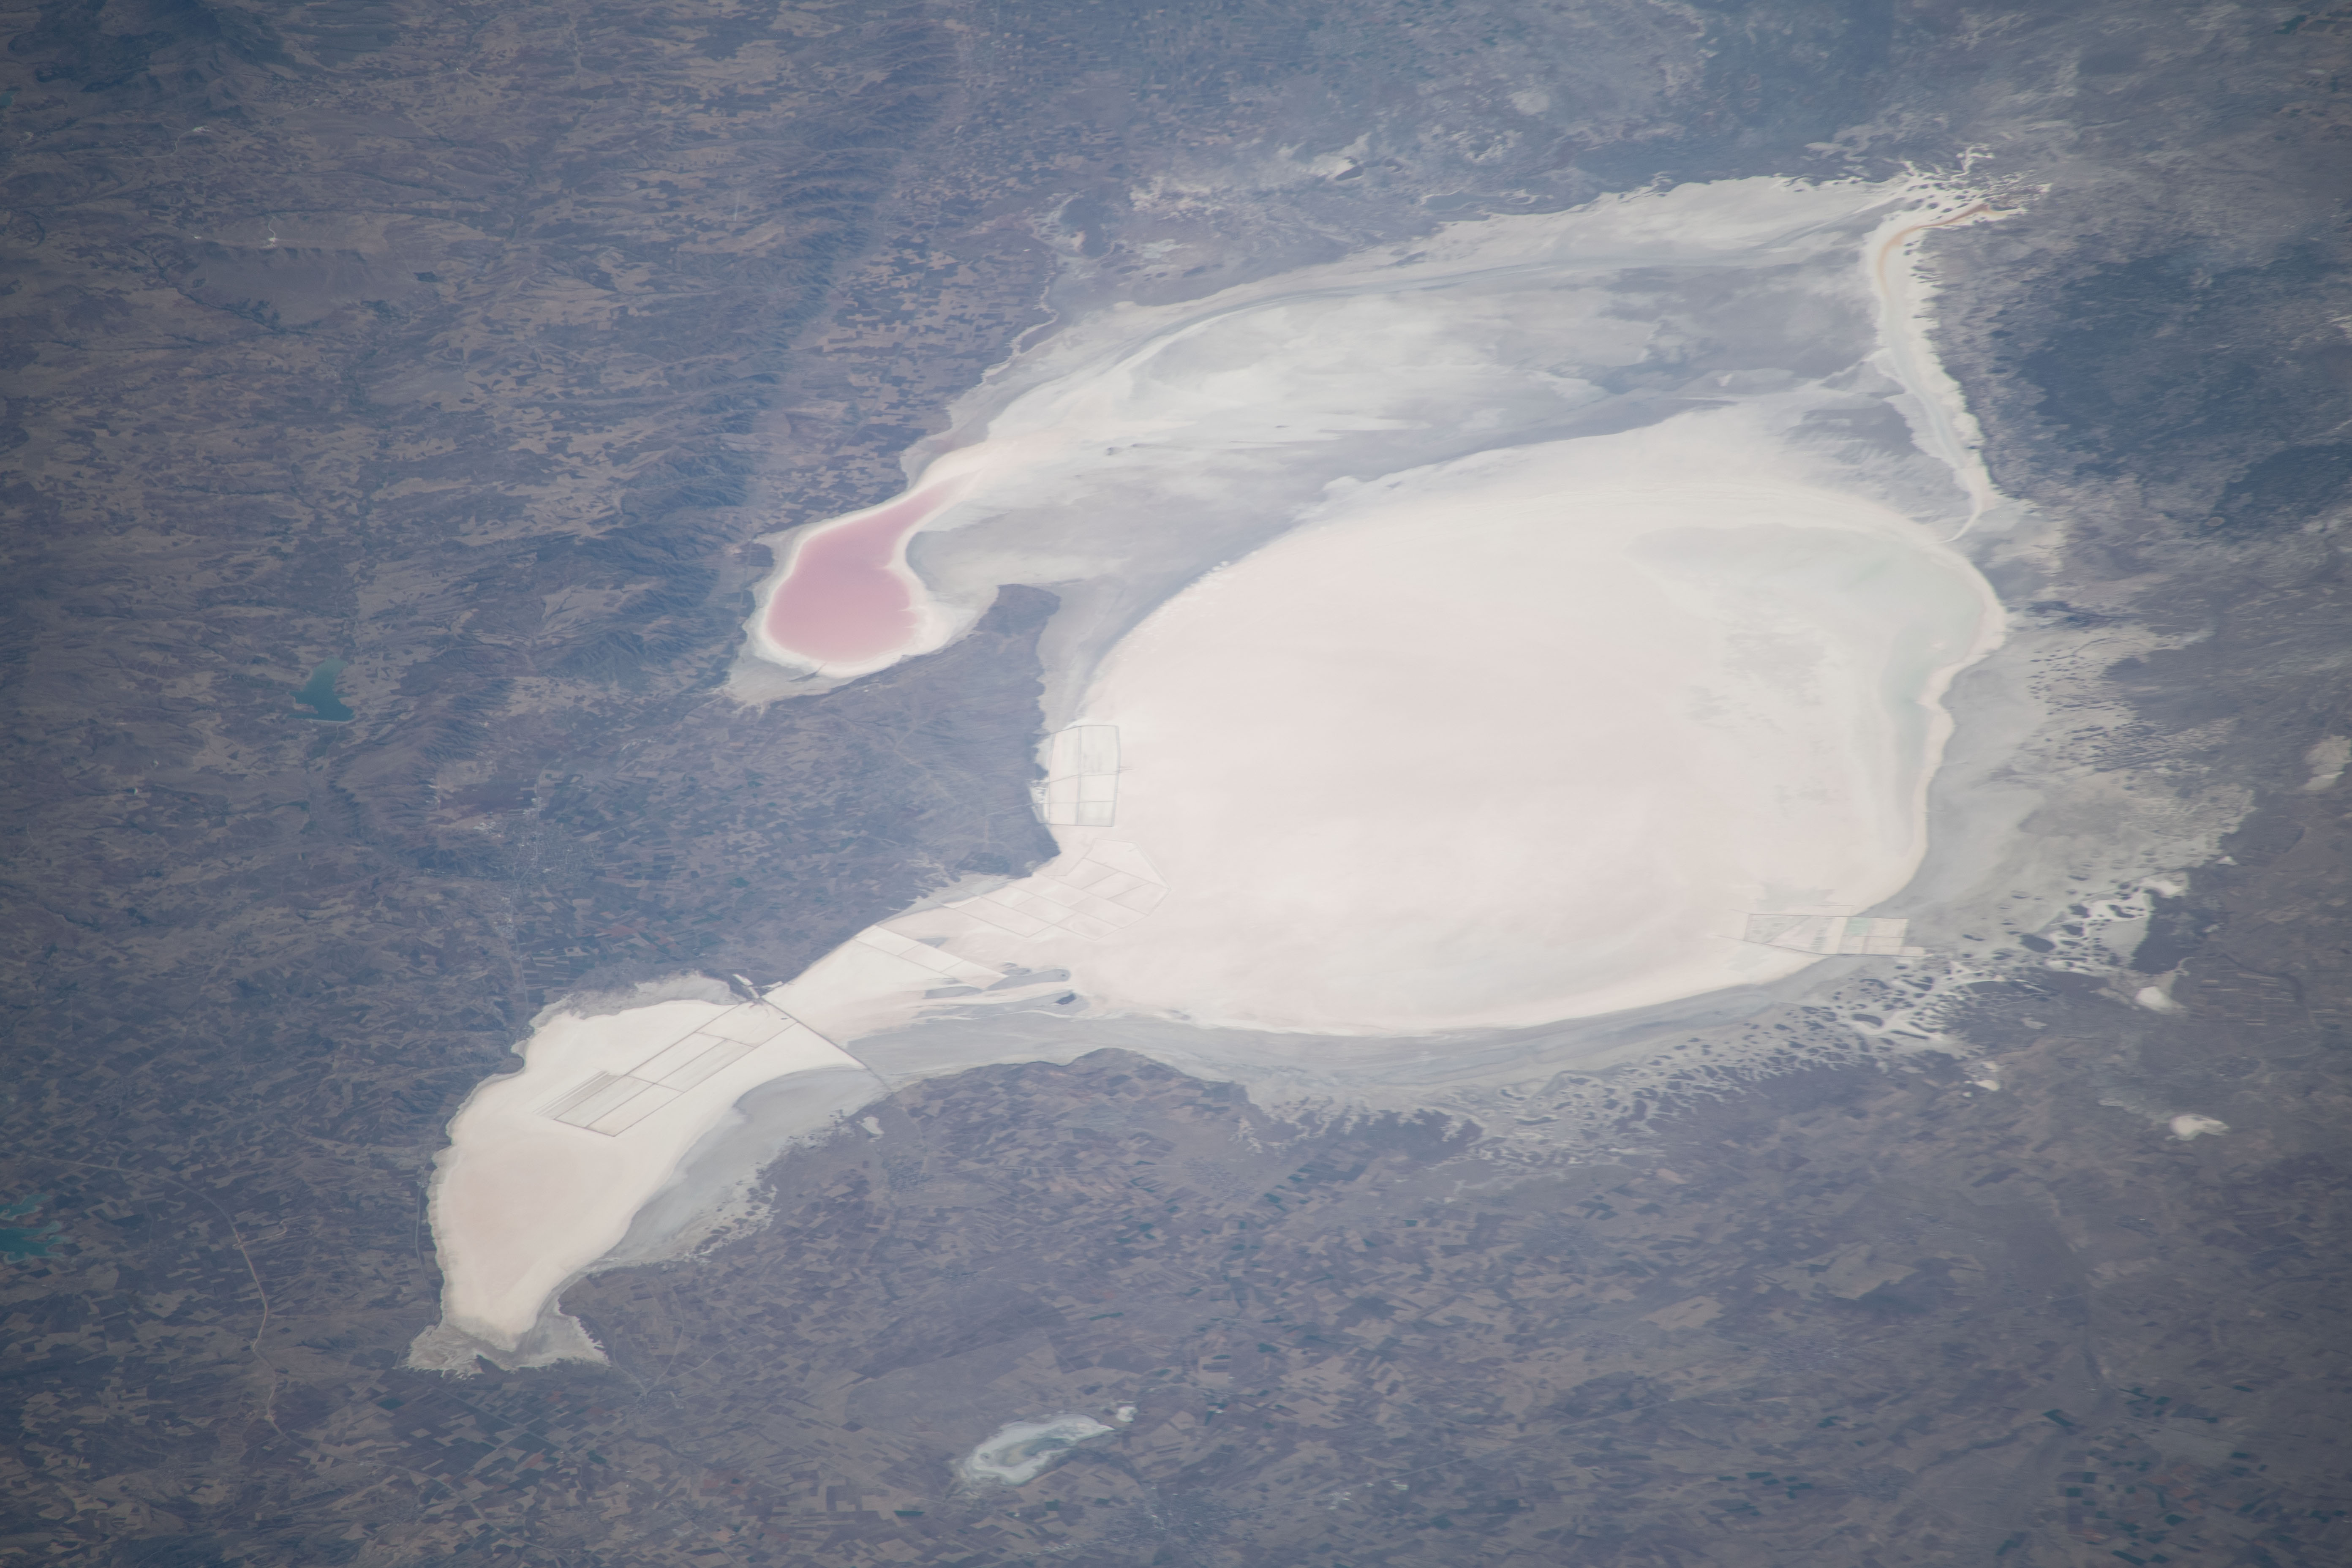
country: TURKEY
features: TUZ GOLU
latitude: 38.8
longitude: 33.4
